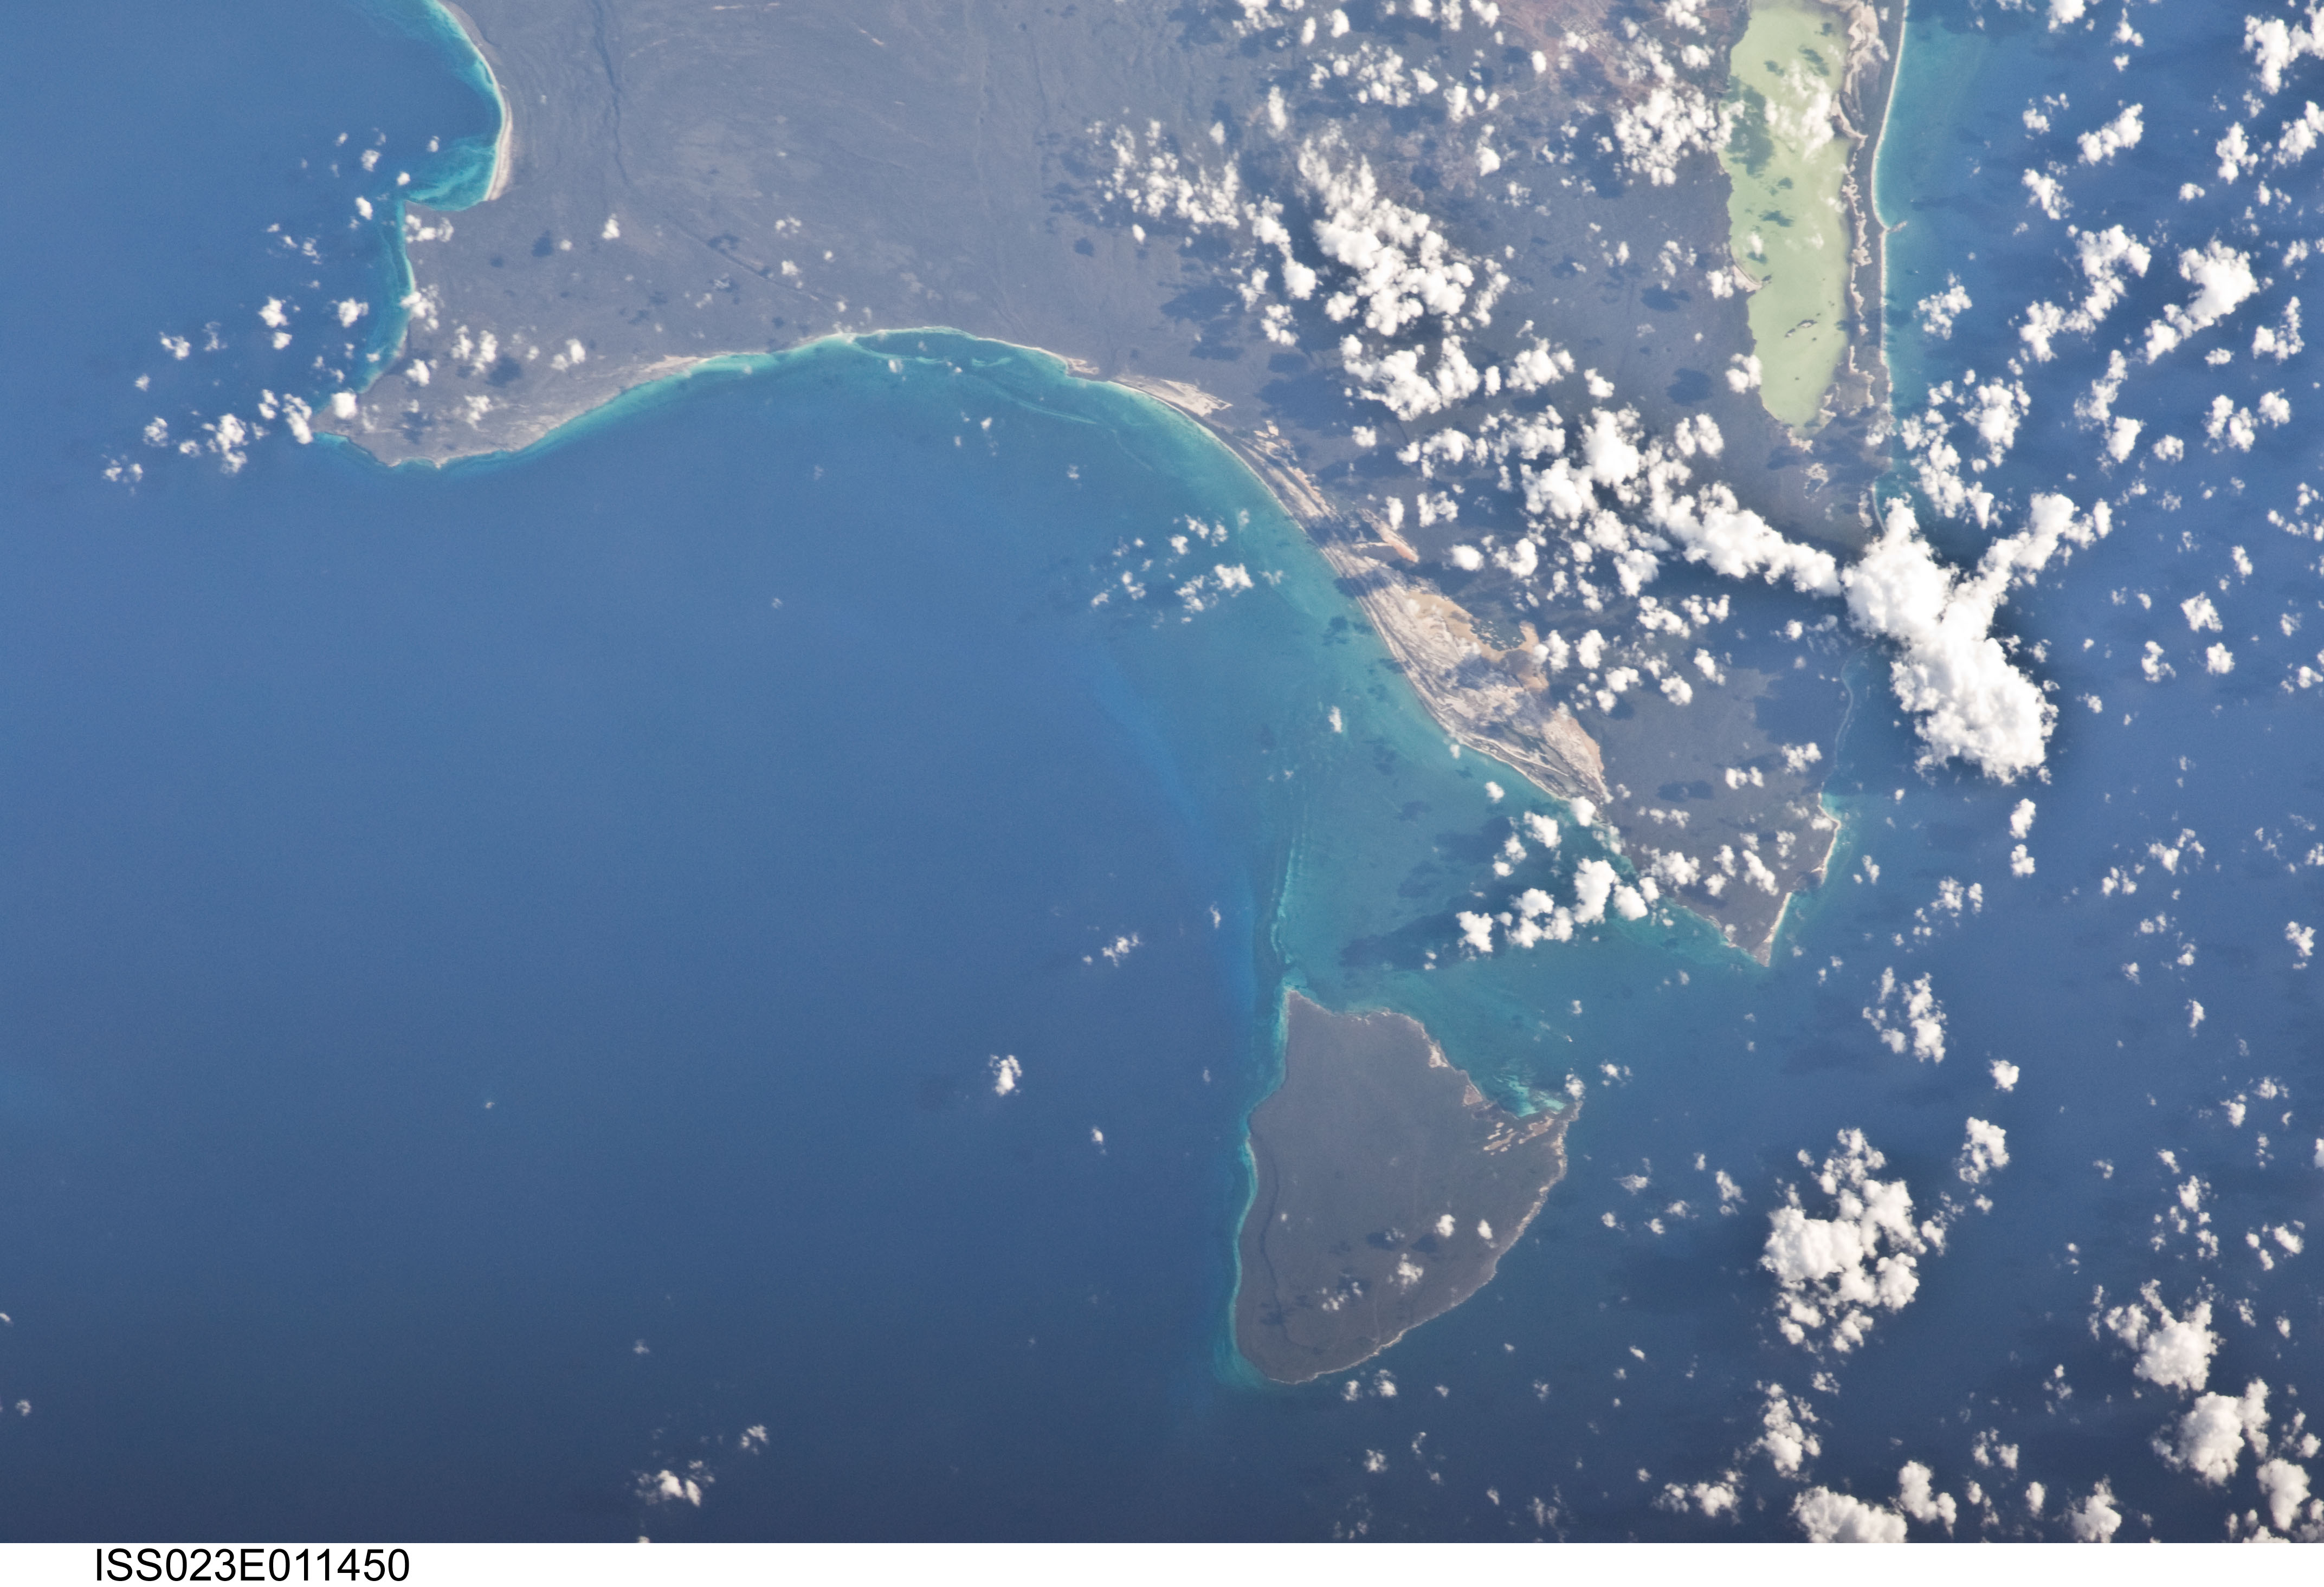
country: DOMINICAN REPUBLIC
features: BEATA ISLAND, COASTLINE, OVIEDO L.
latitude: 17.7
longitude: -71.6
